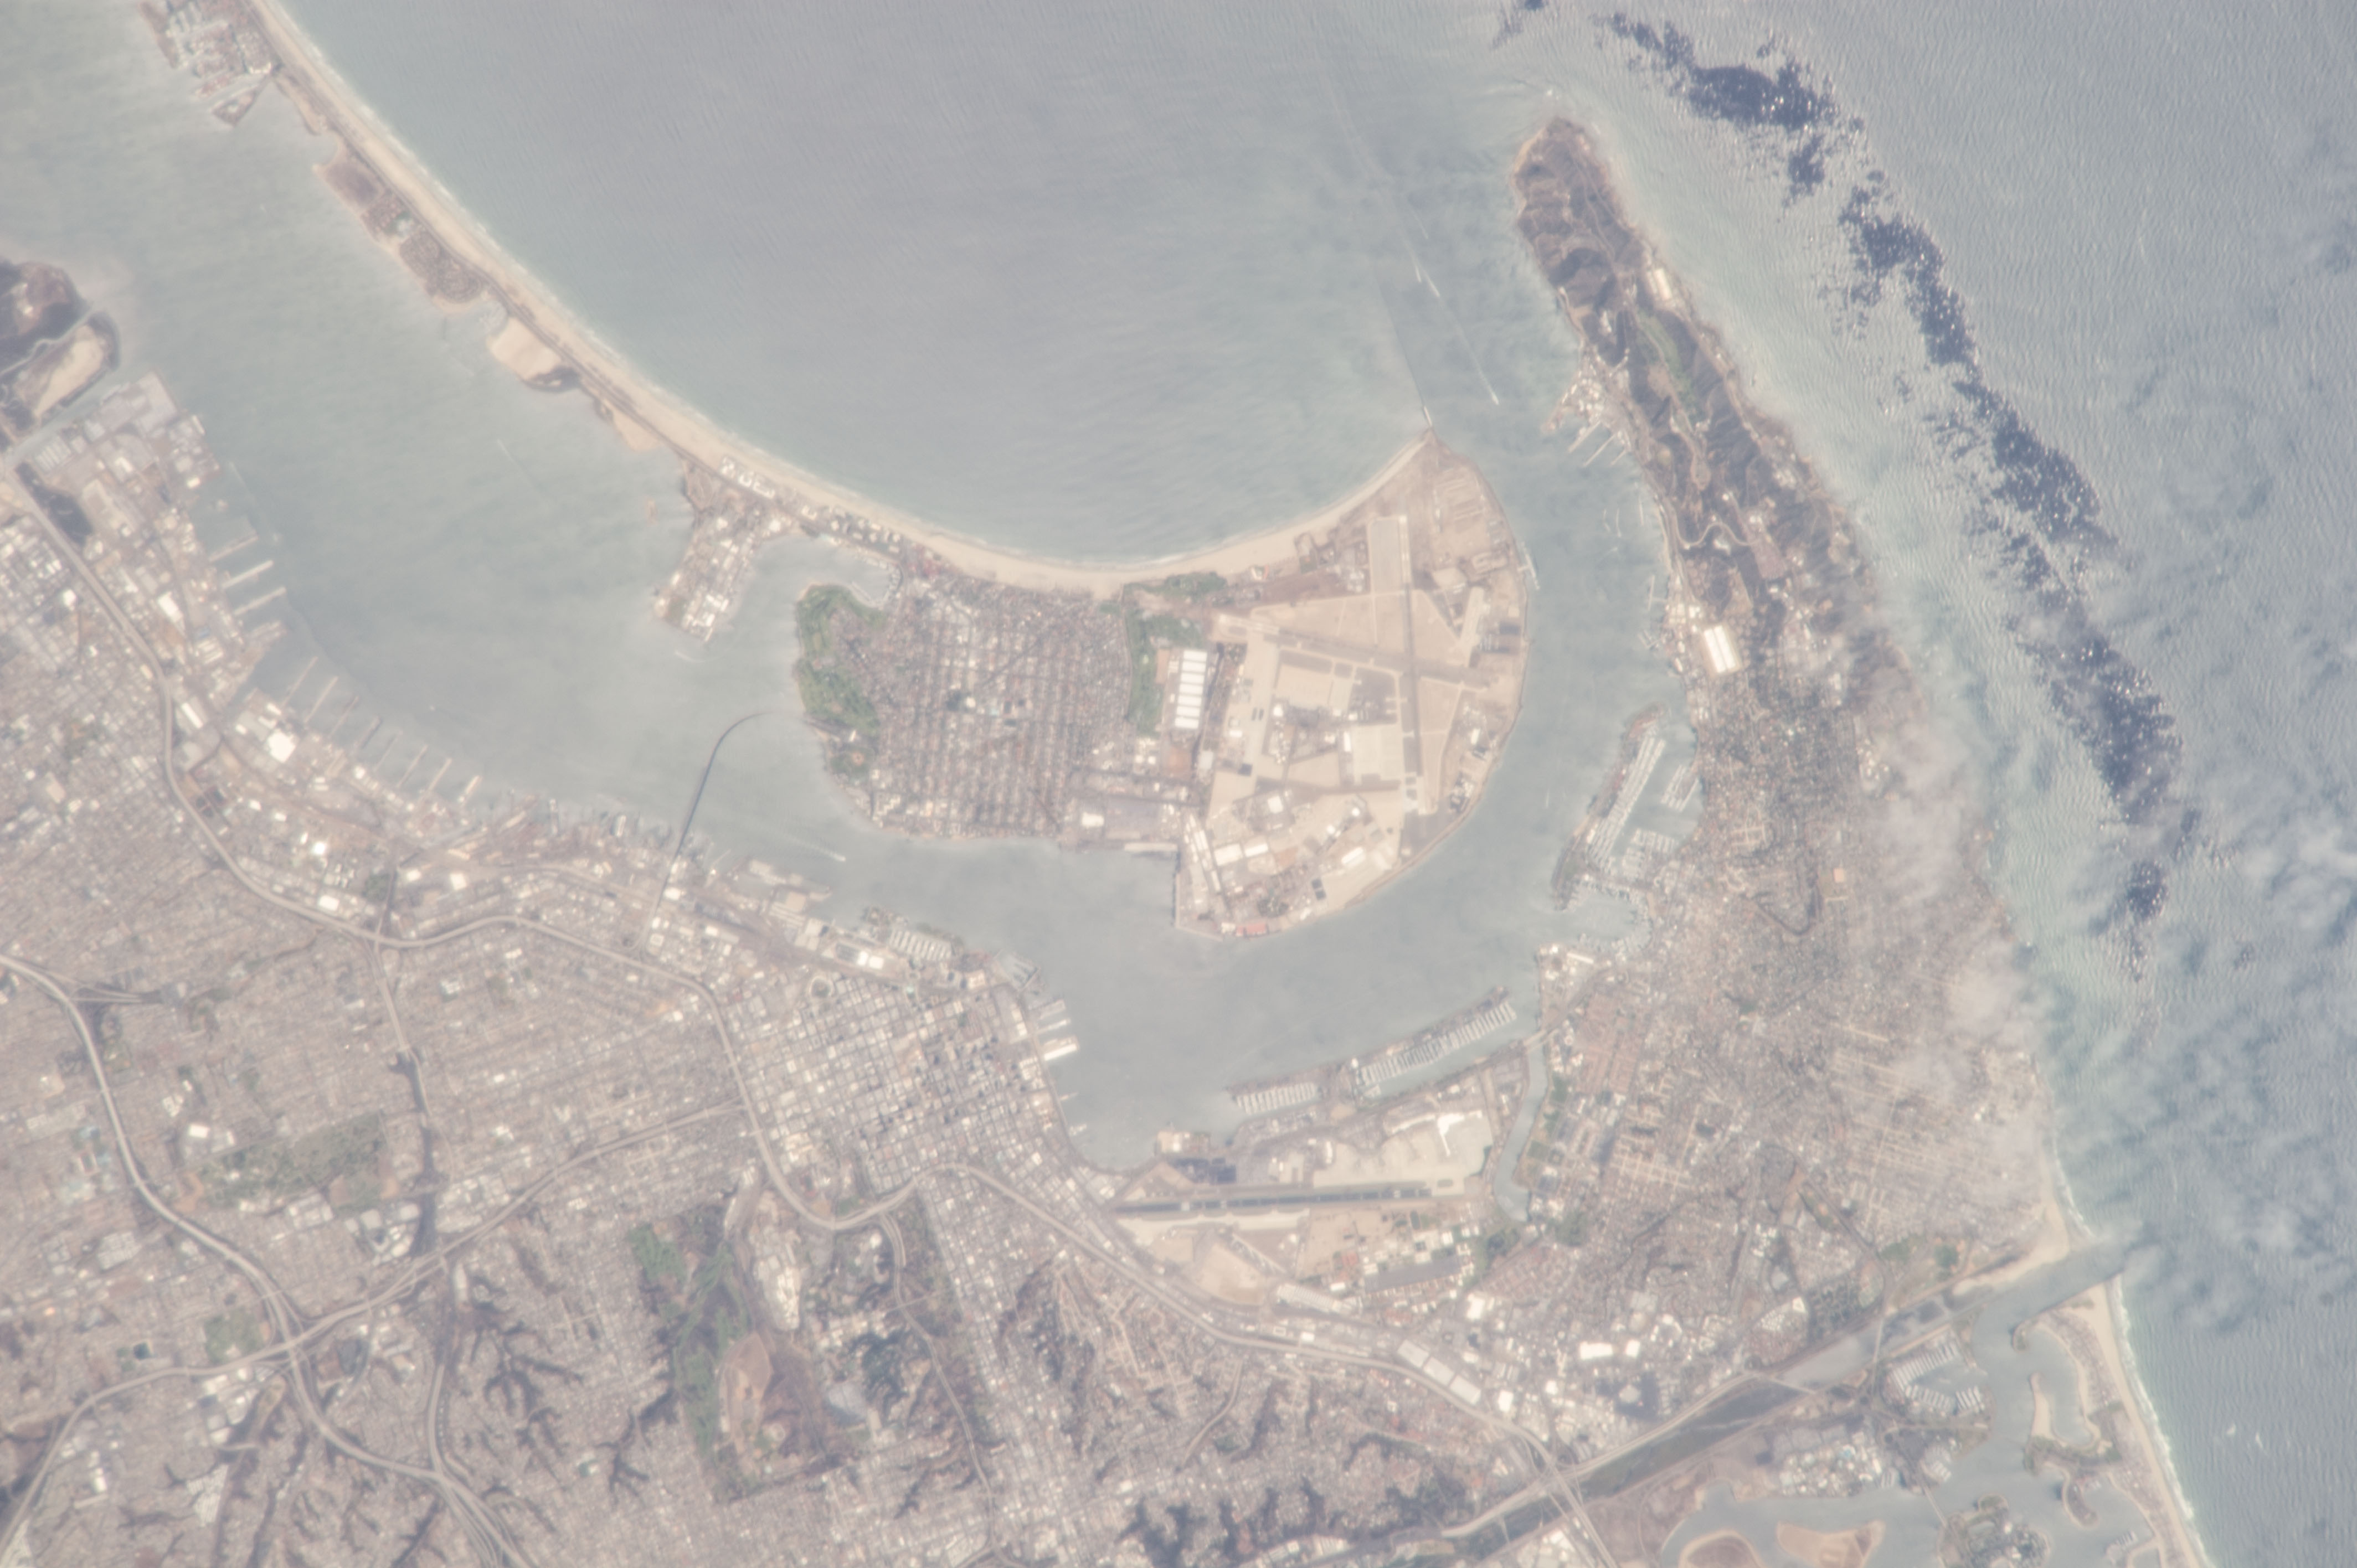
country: USA-CALIFORNIA
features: O.
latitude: 32.7
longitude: -117.2
